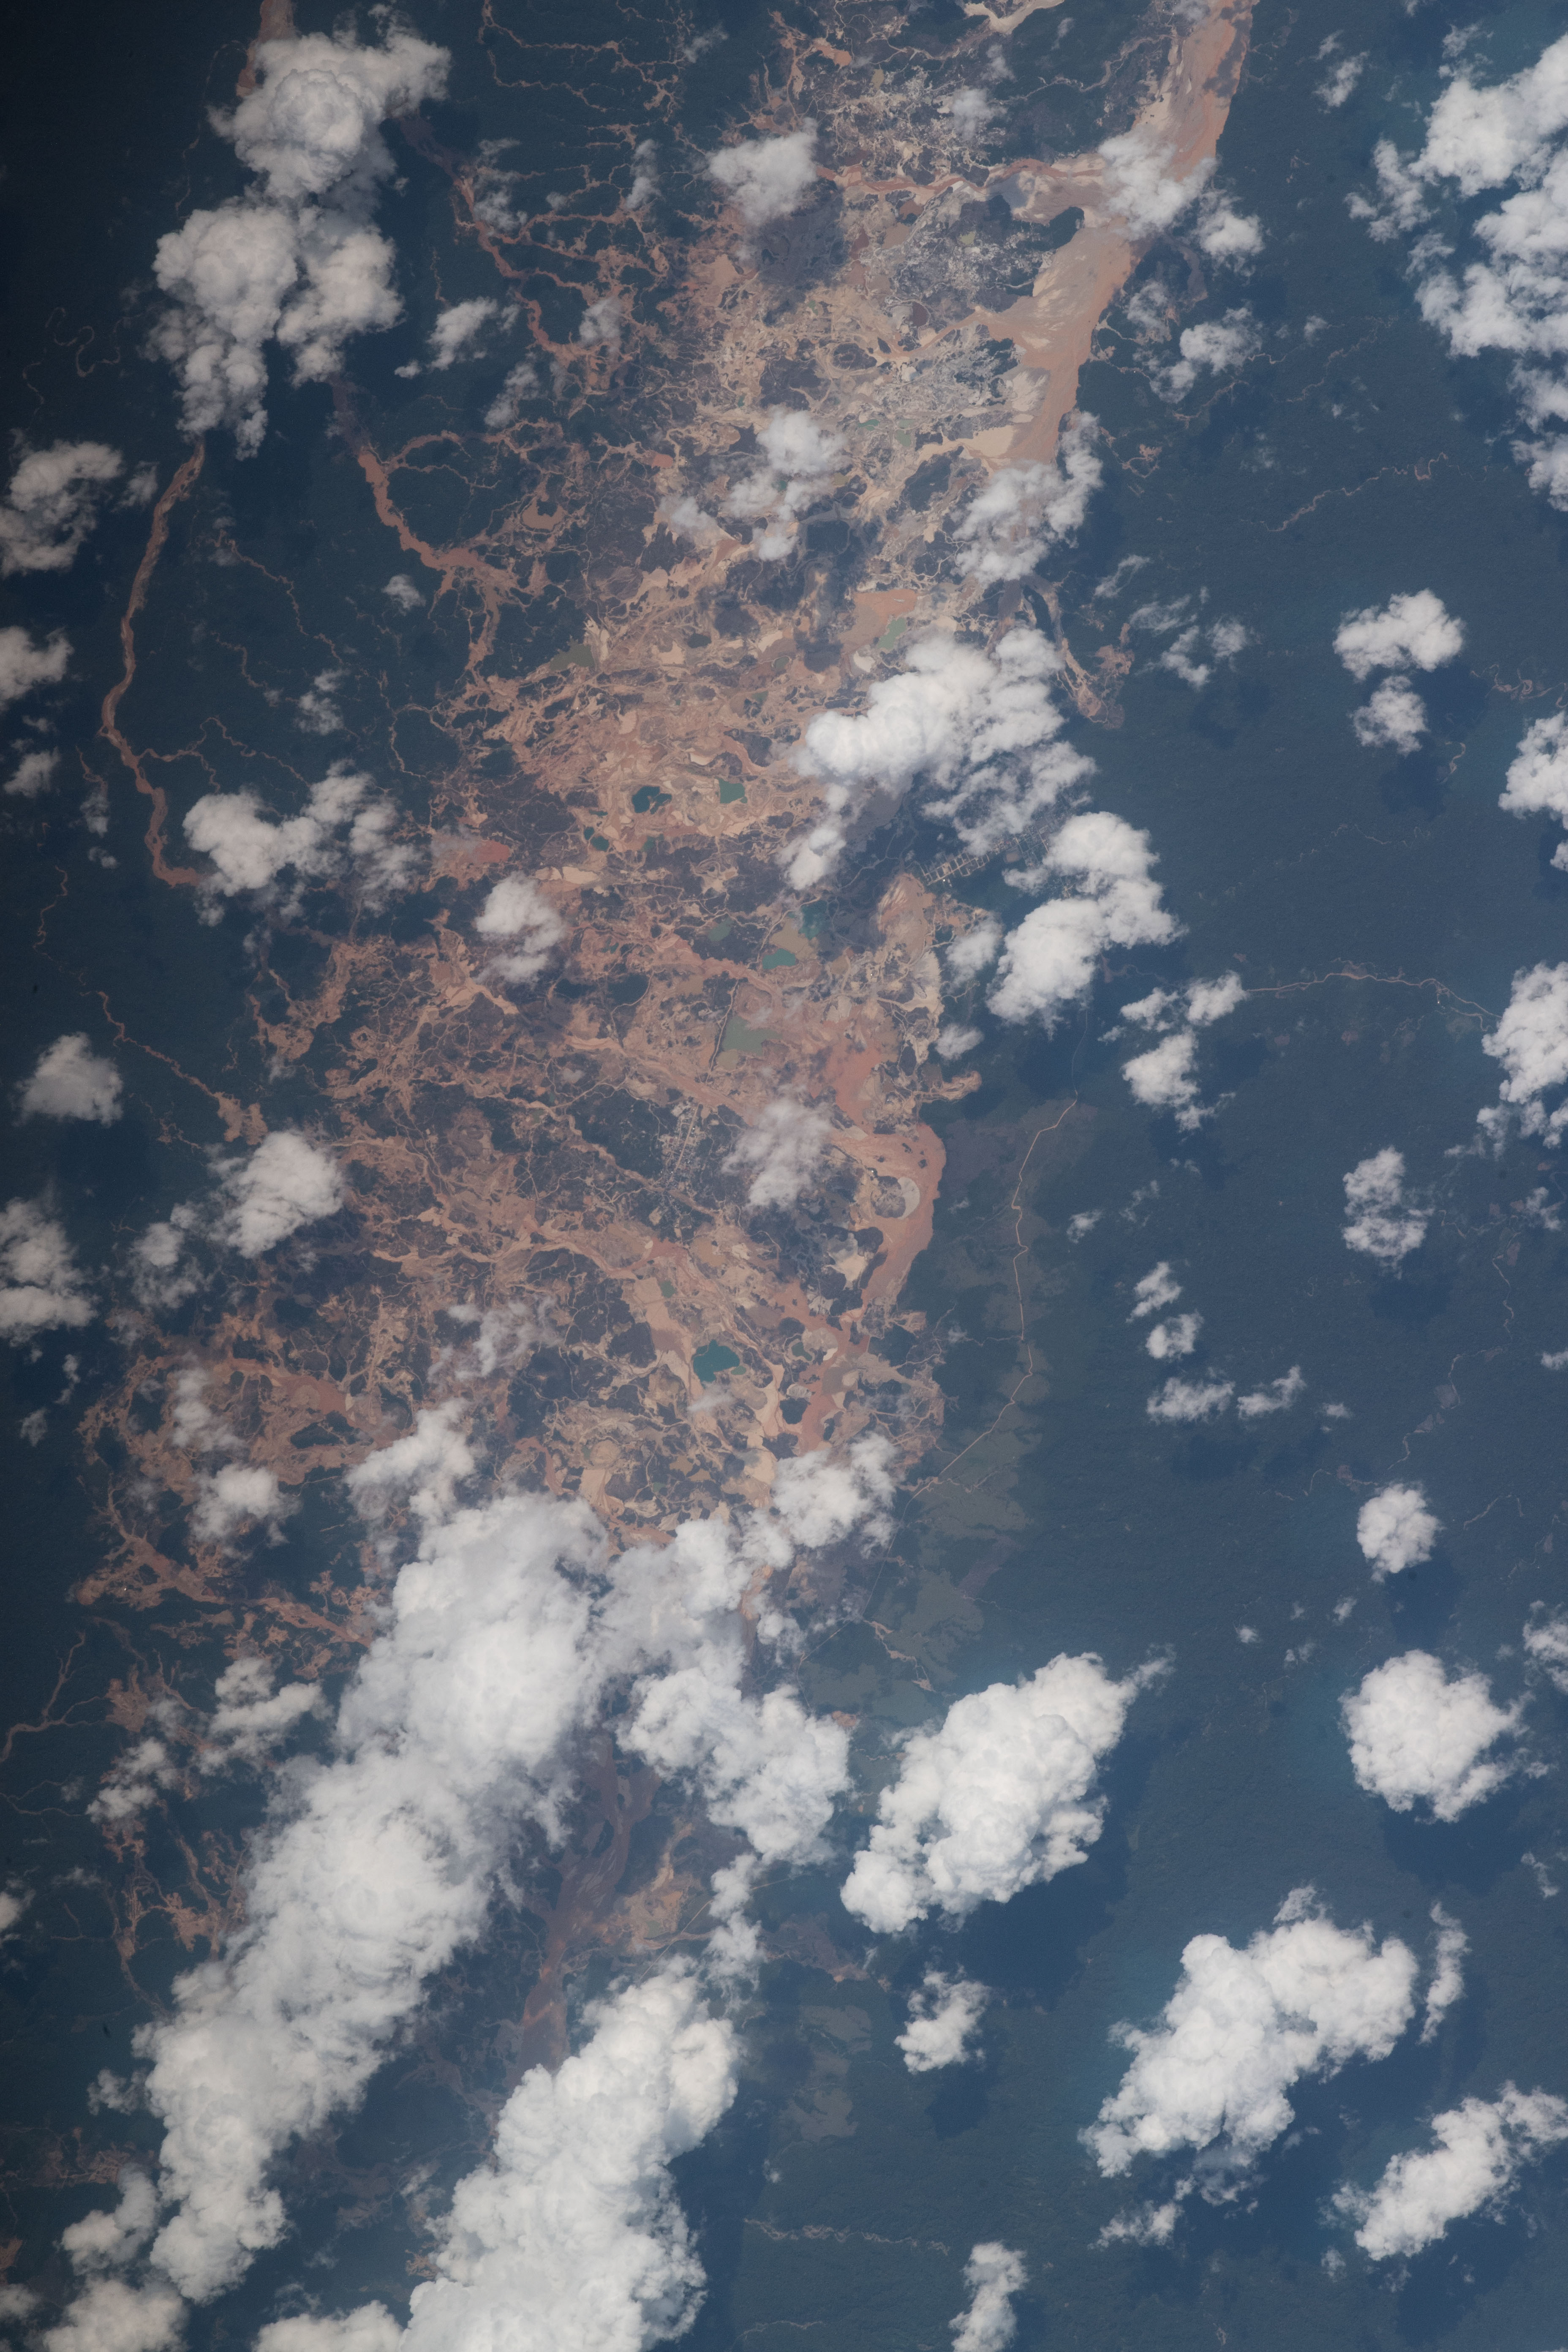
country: PERU
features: HUAYPETUE MINE, CUSCO, MANU NATIONAL PARK, PUNO
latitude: -13.0
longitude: -70.5
